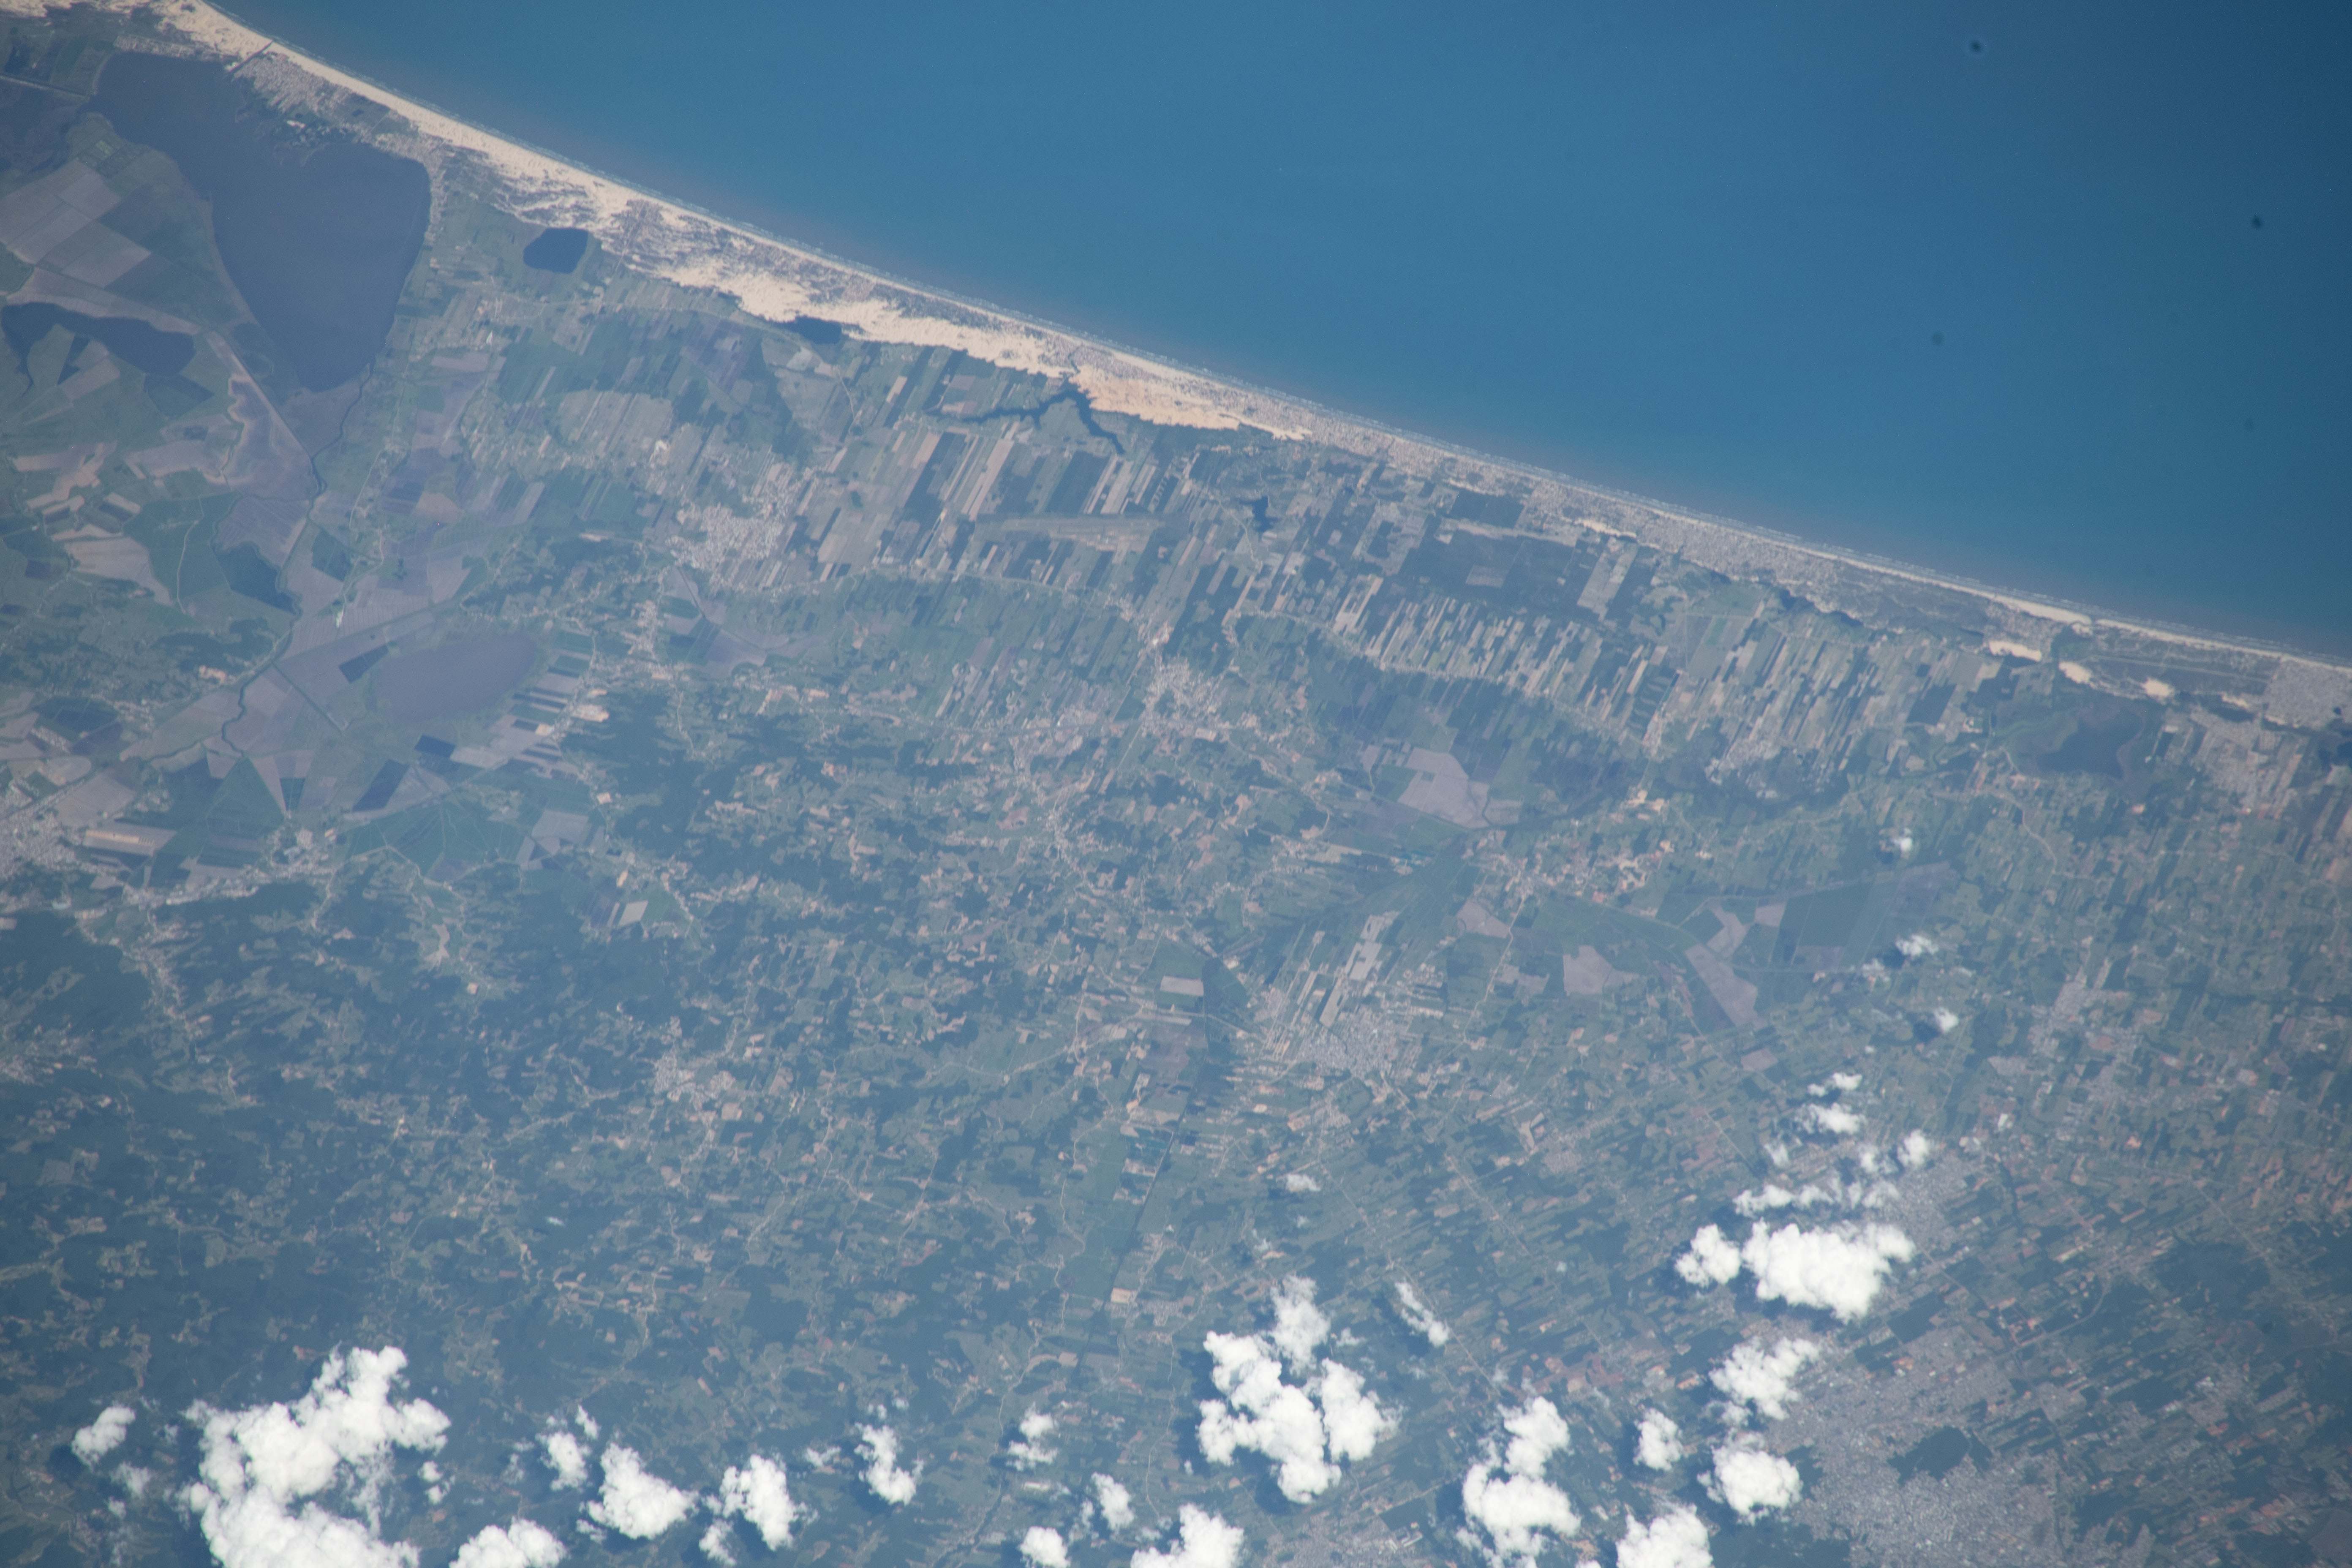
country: BRAZIL
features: BALNEARIO ARROIO CORRENTE
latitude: -28.7
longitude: -49.1
